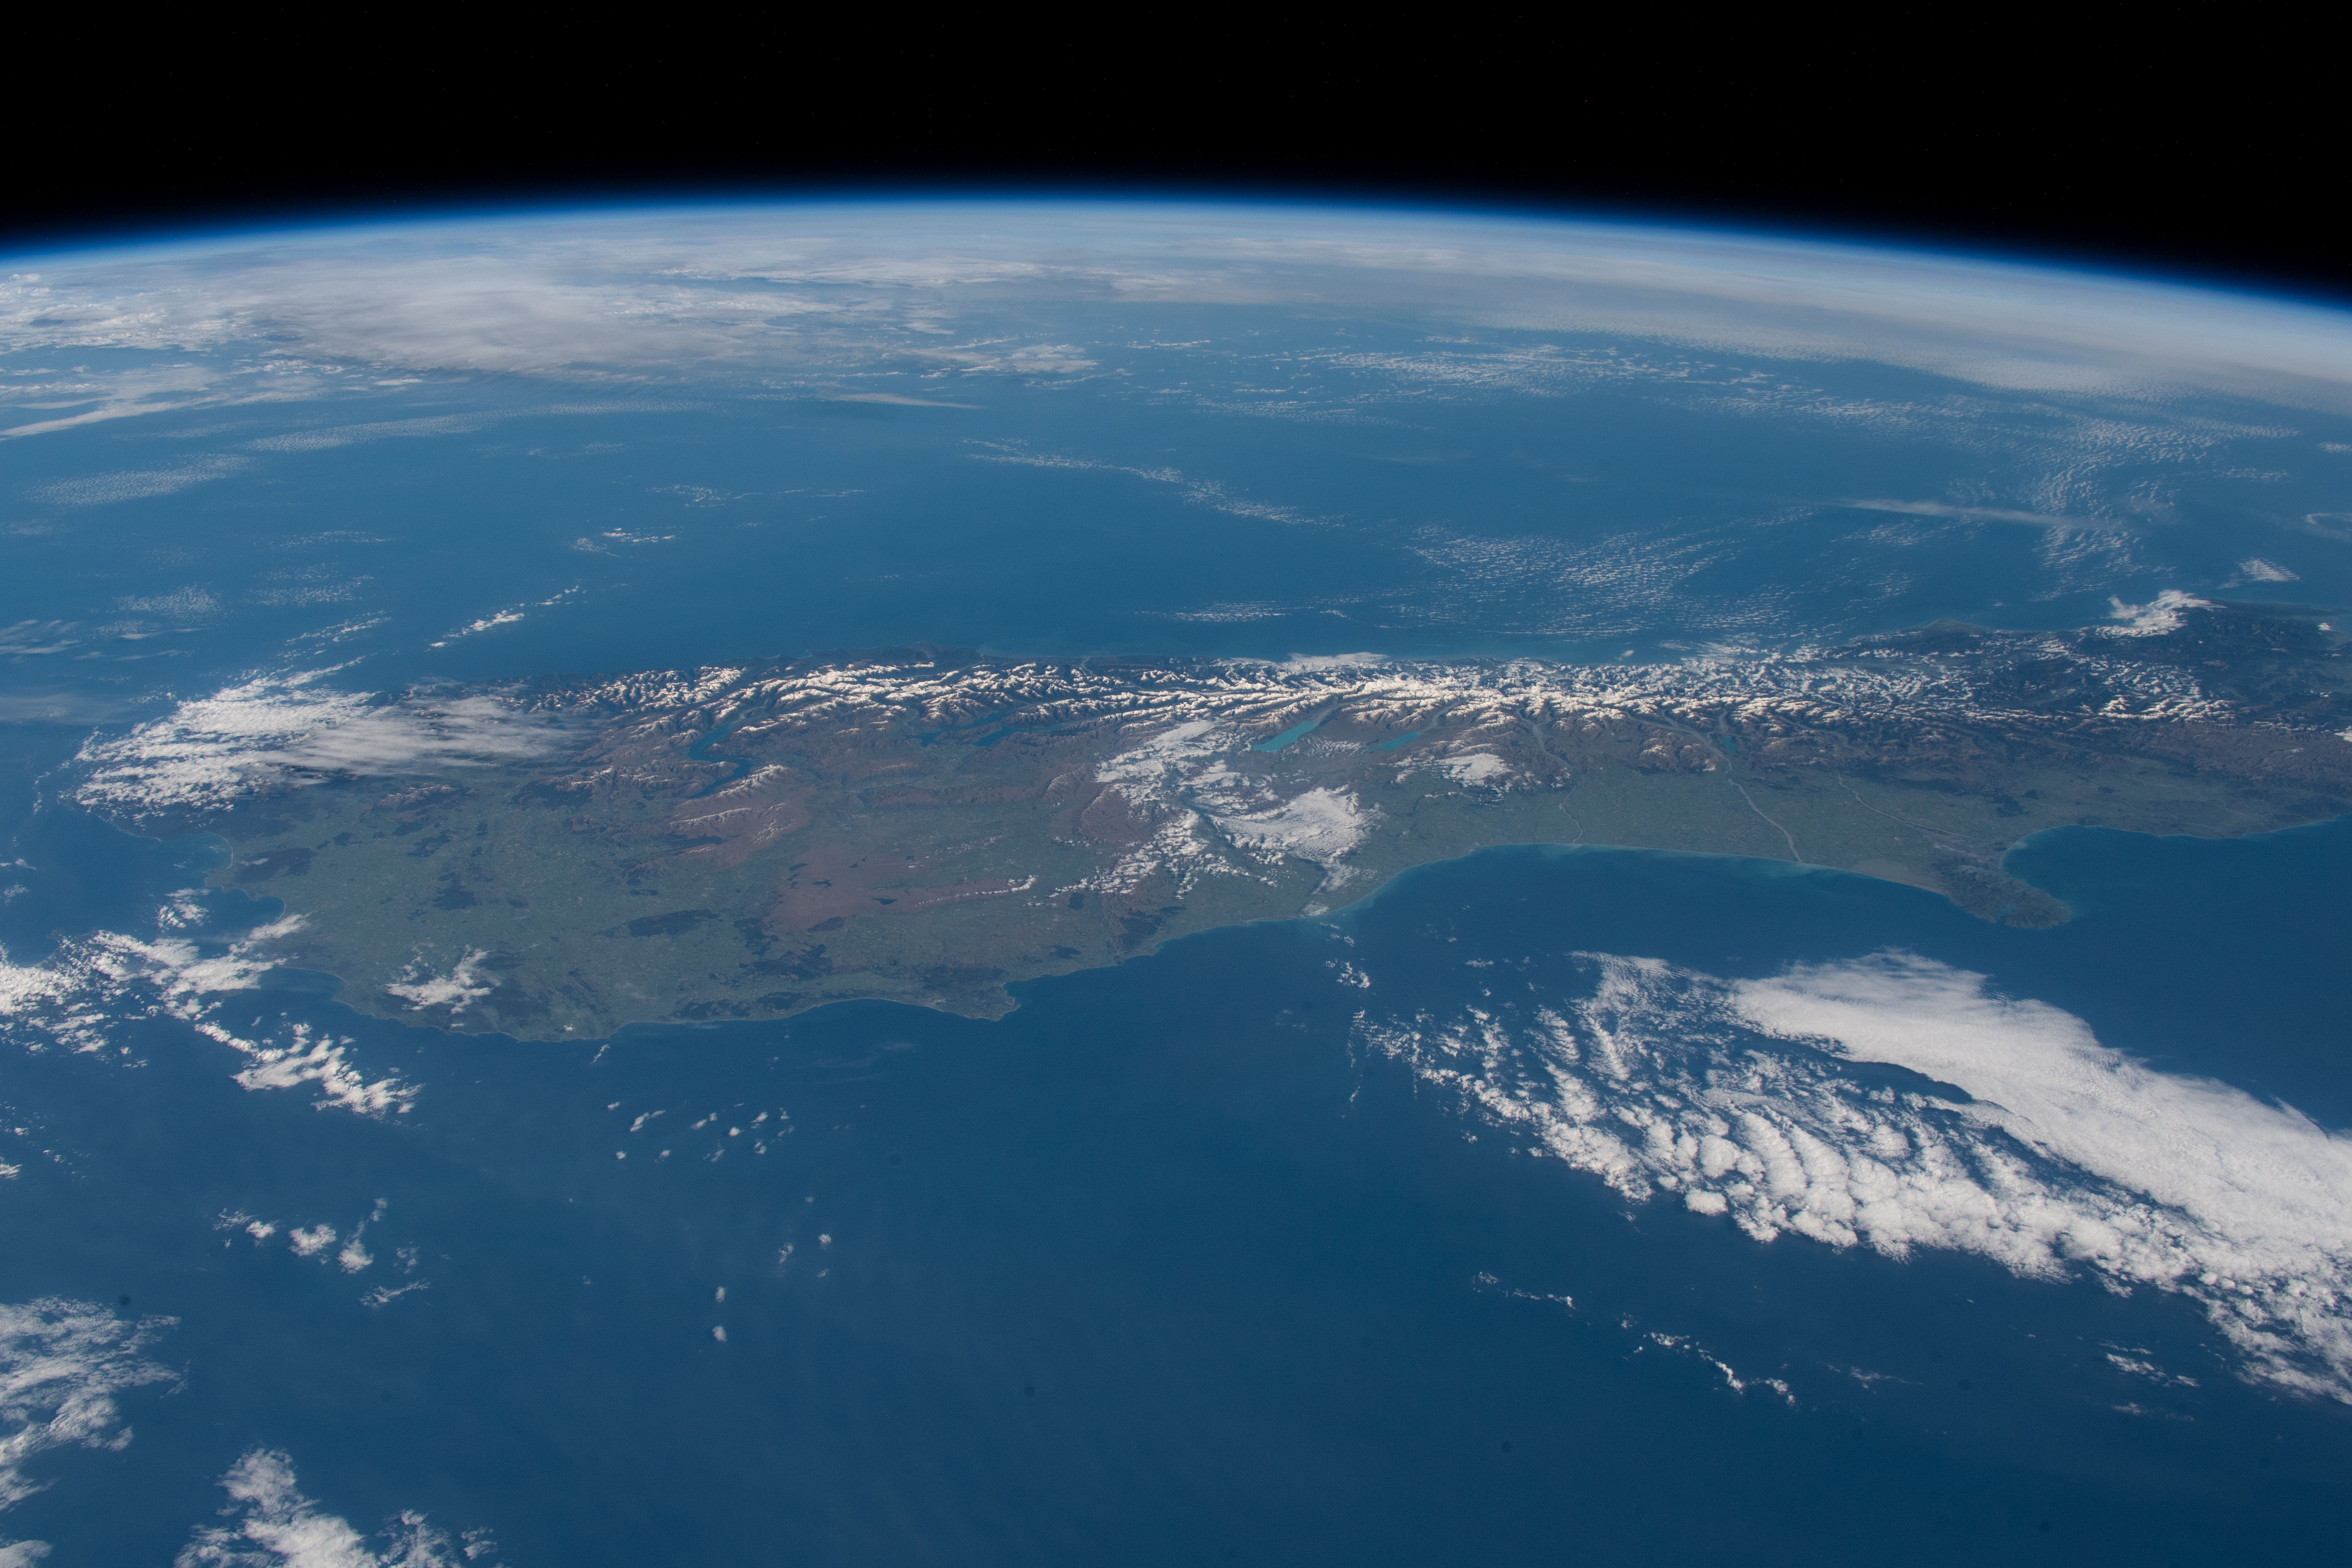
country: NEW ZEALAND-SI
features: NEW ZELAND, SOUTH ISLAND, SOUTHERN ALPS MOUNTAINS
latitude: -44.5
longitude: 170.5
